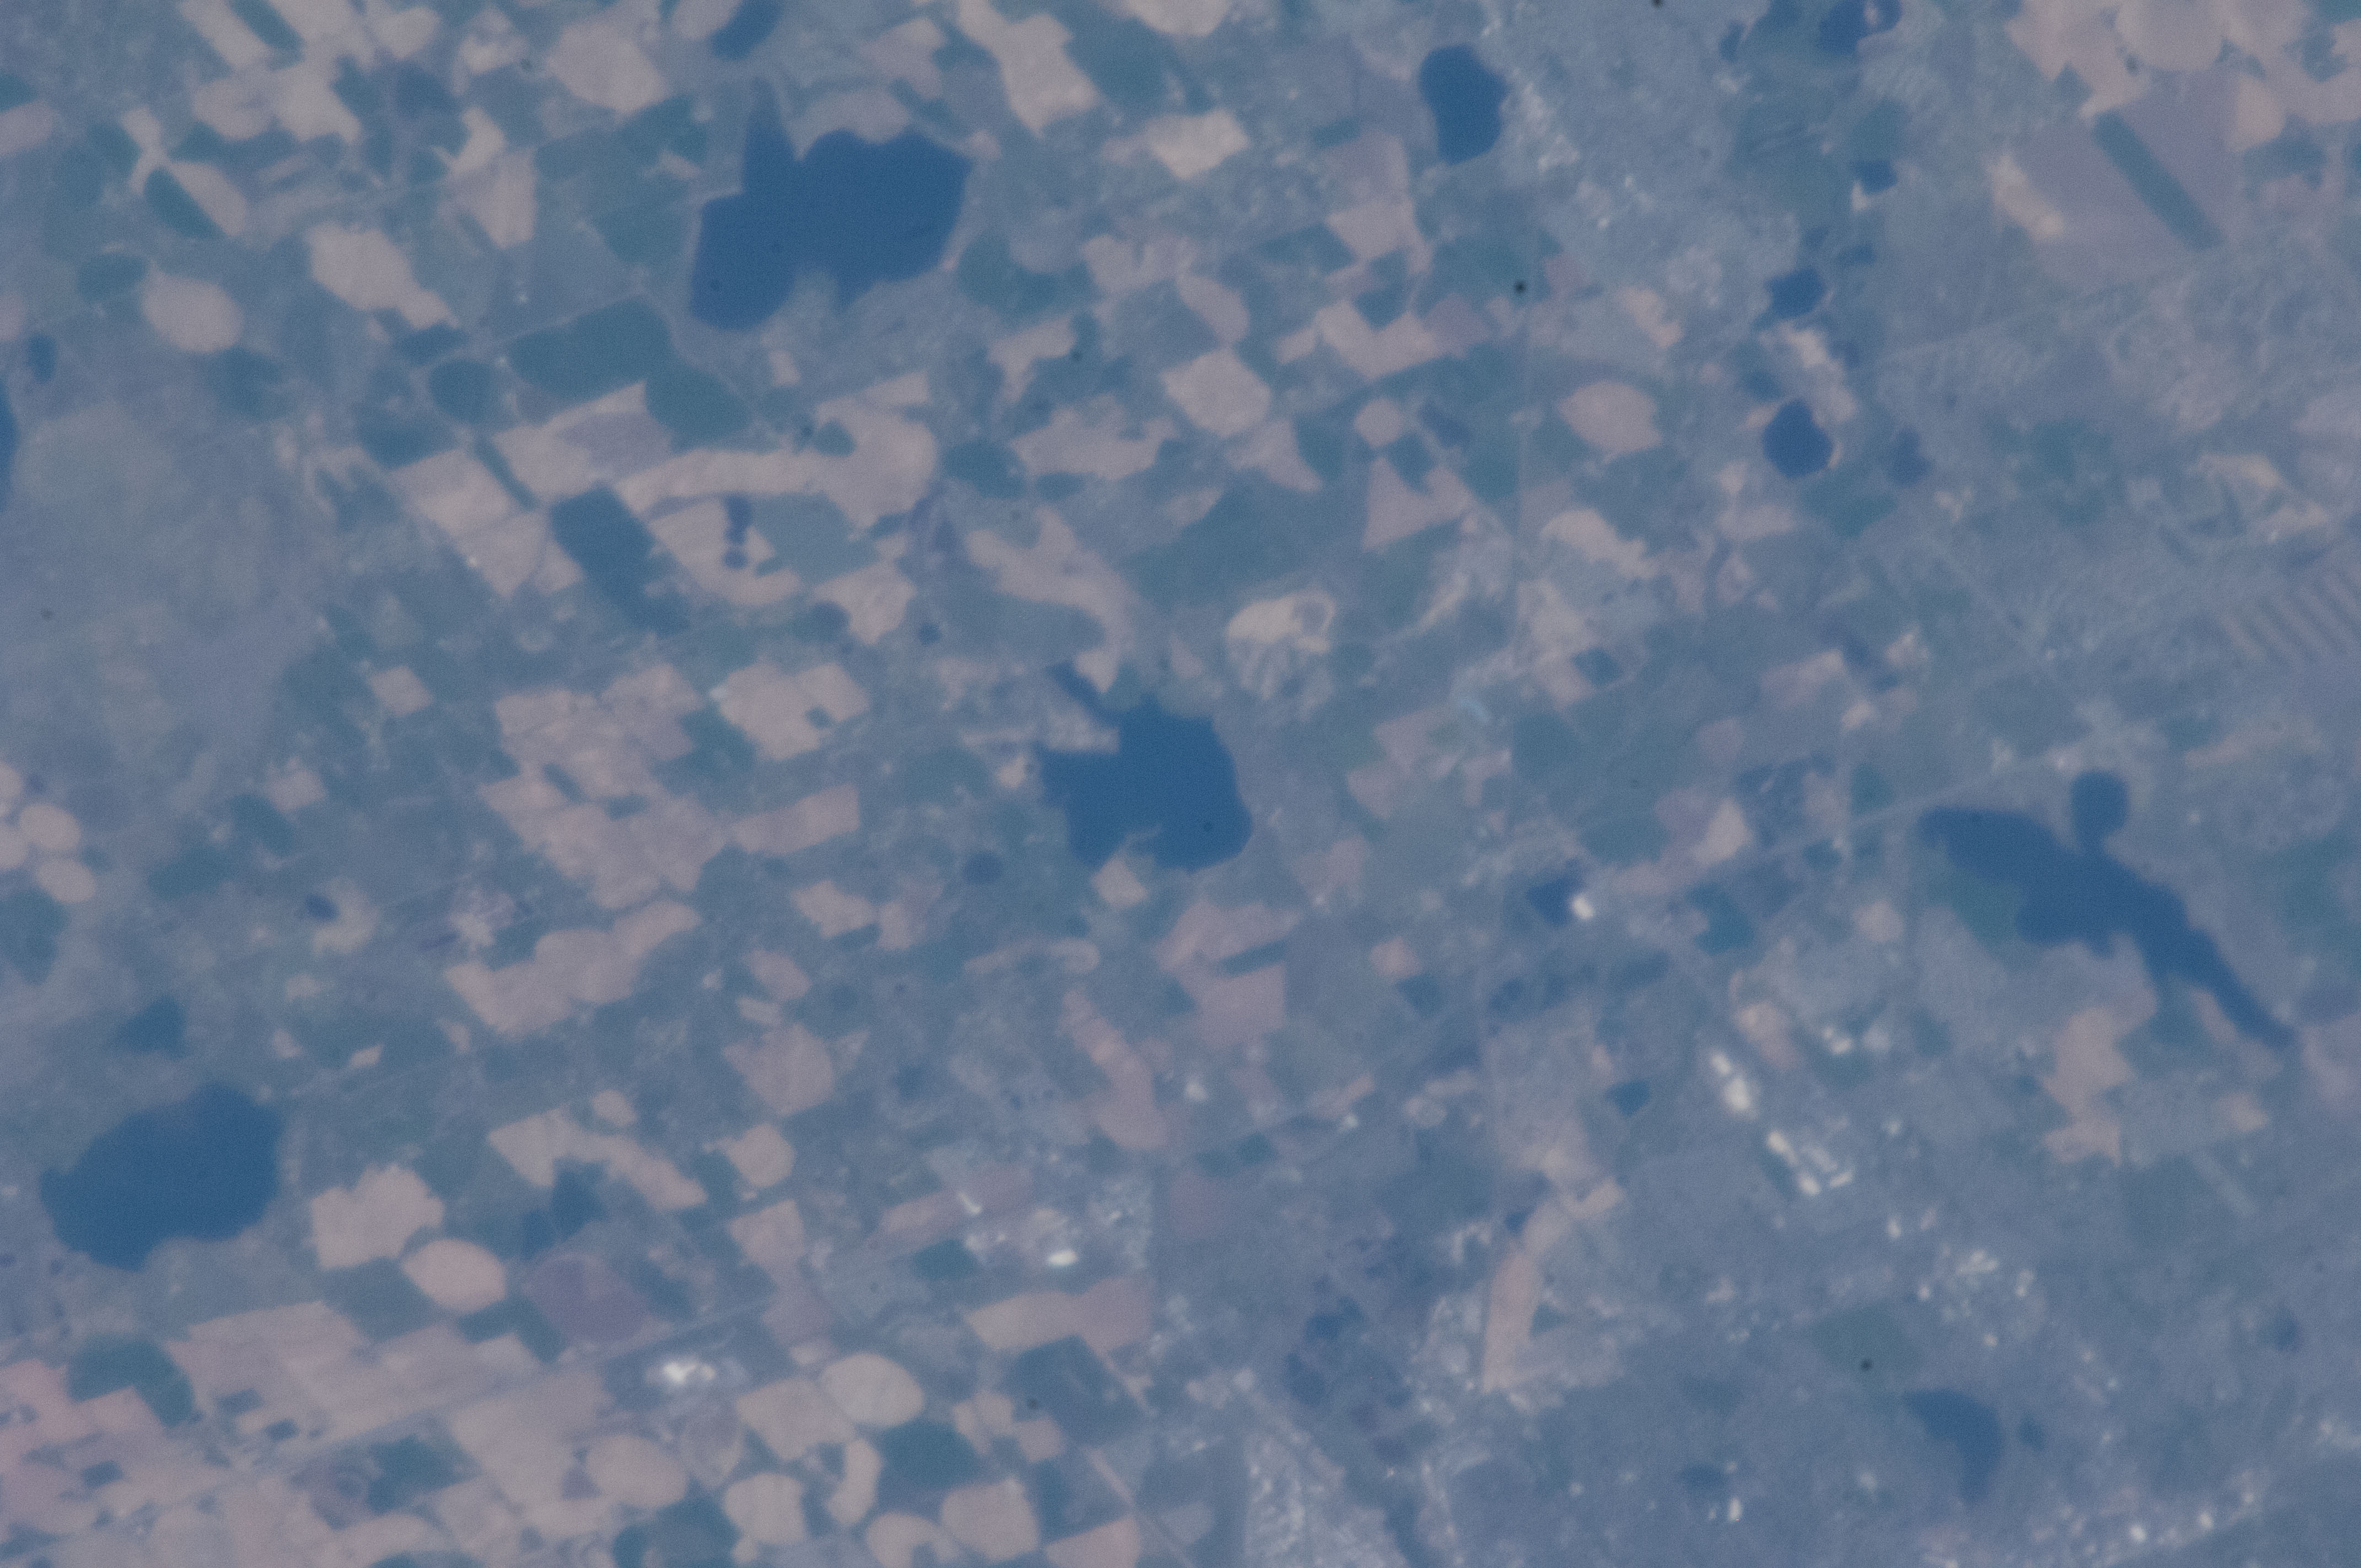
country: USA-COLORADO
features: TIMNATH RES., NEW WINDSOR RES., AGR., LAKES, TOWNS, ROADS, SOFT
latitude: 40.5
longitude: -105.0
